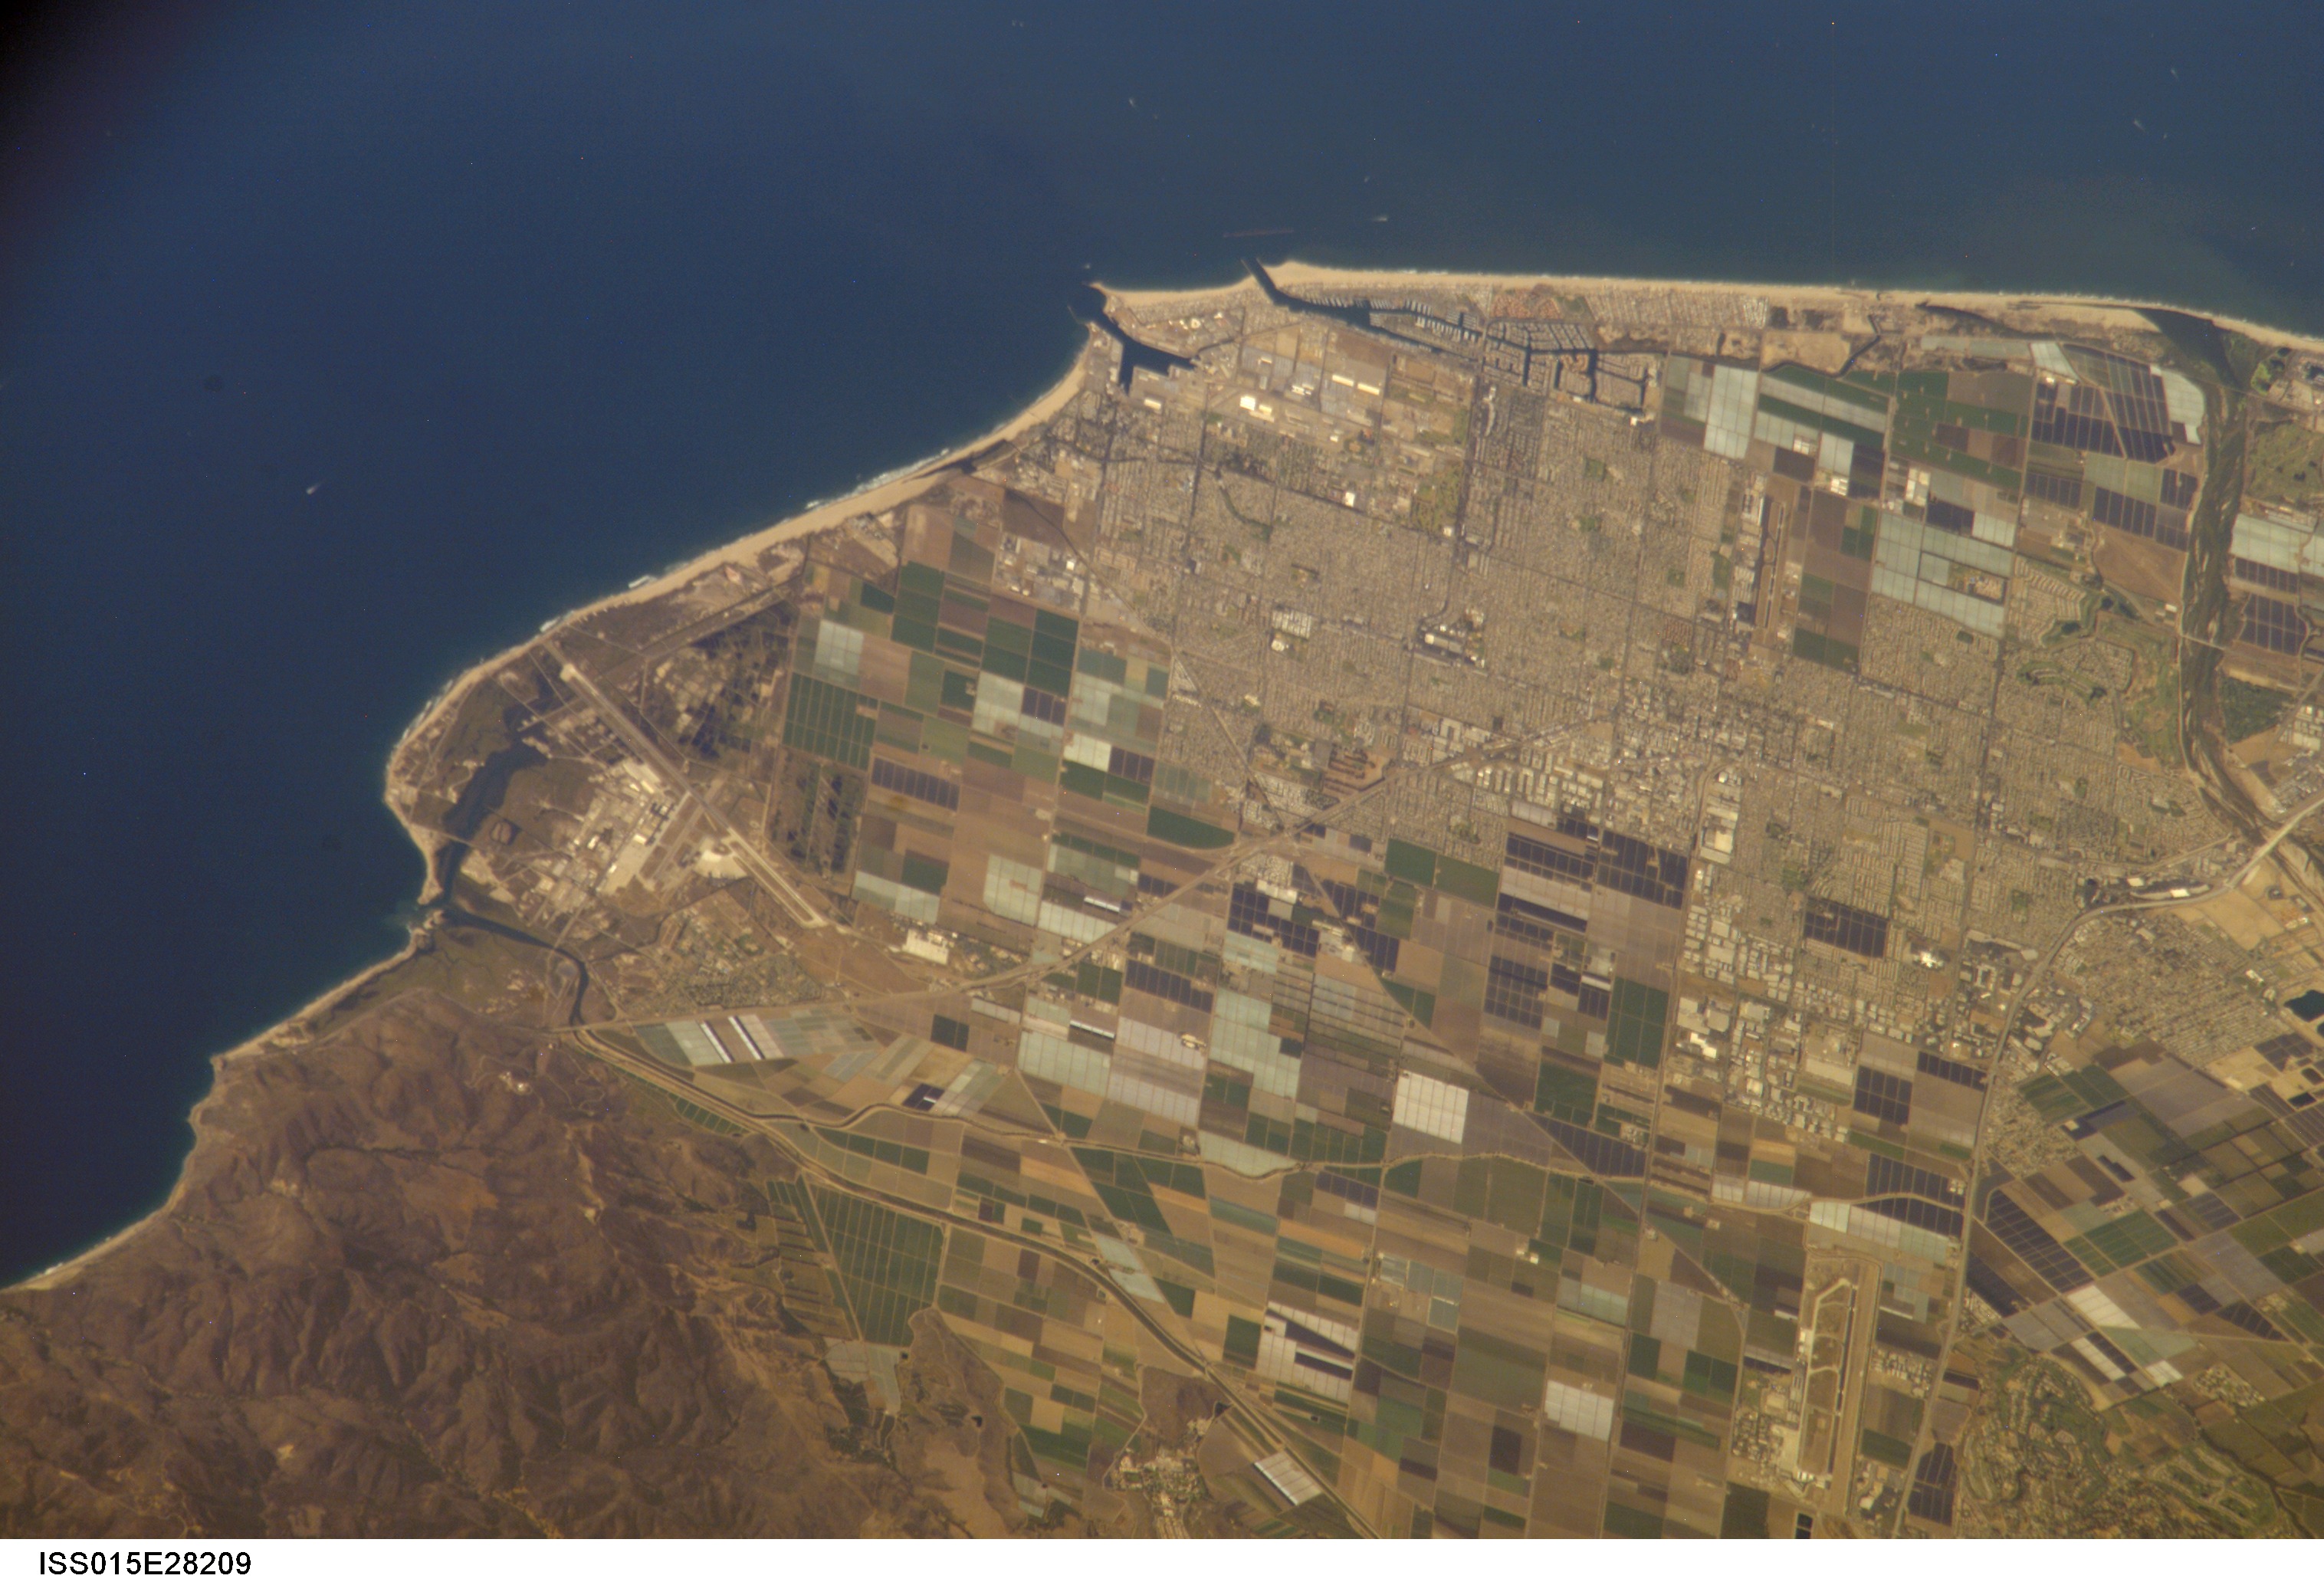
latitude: 34.2
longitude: -119.2
